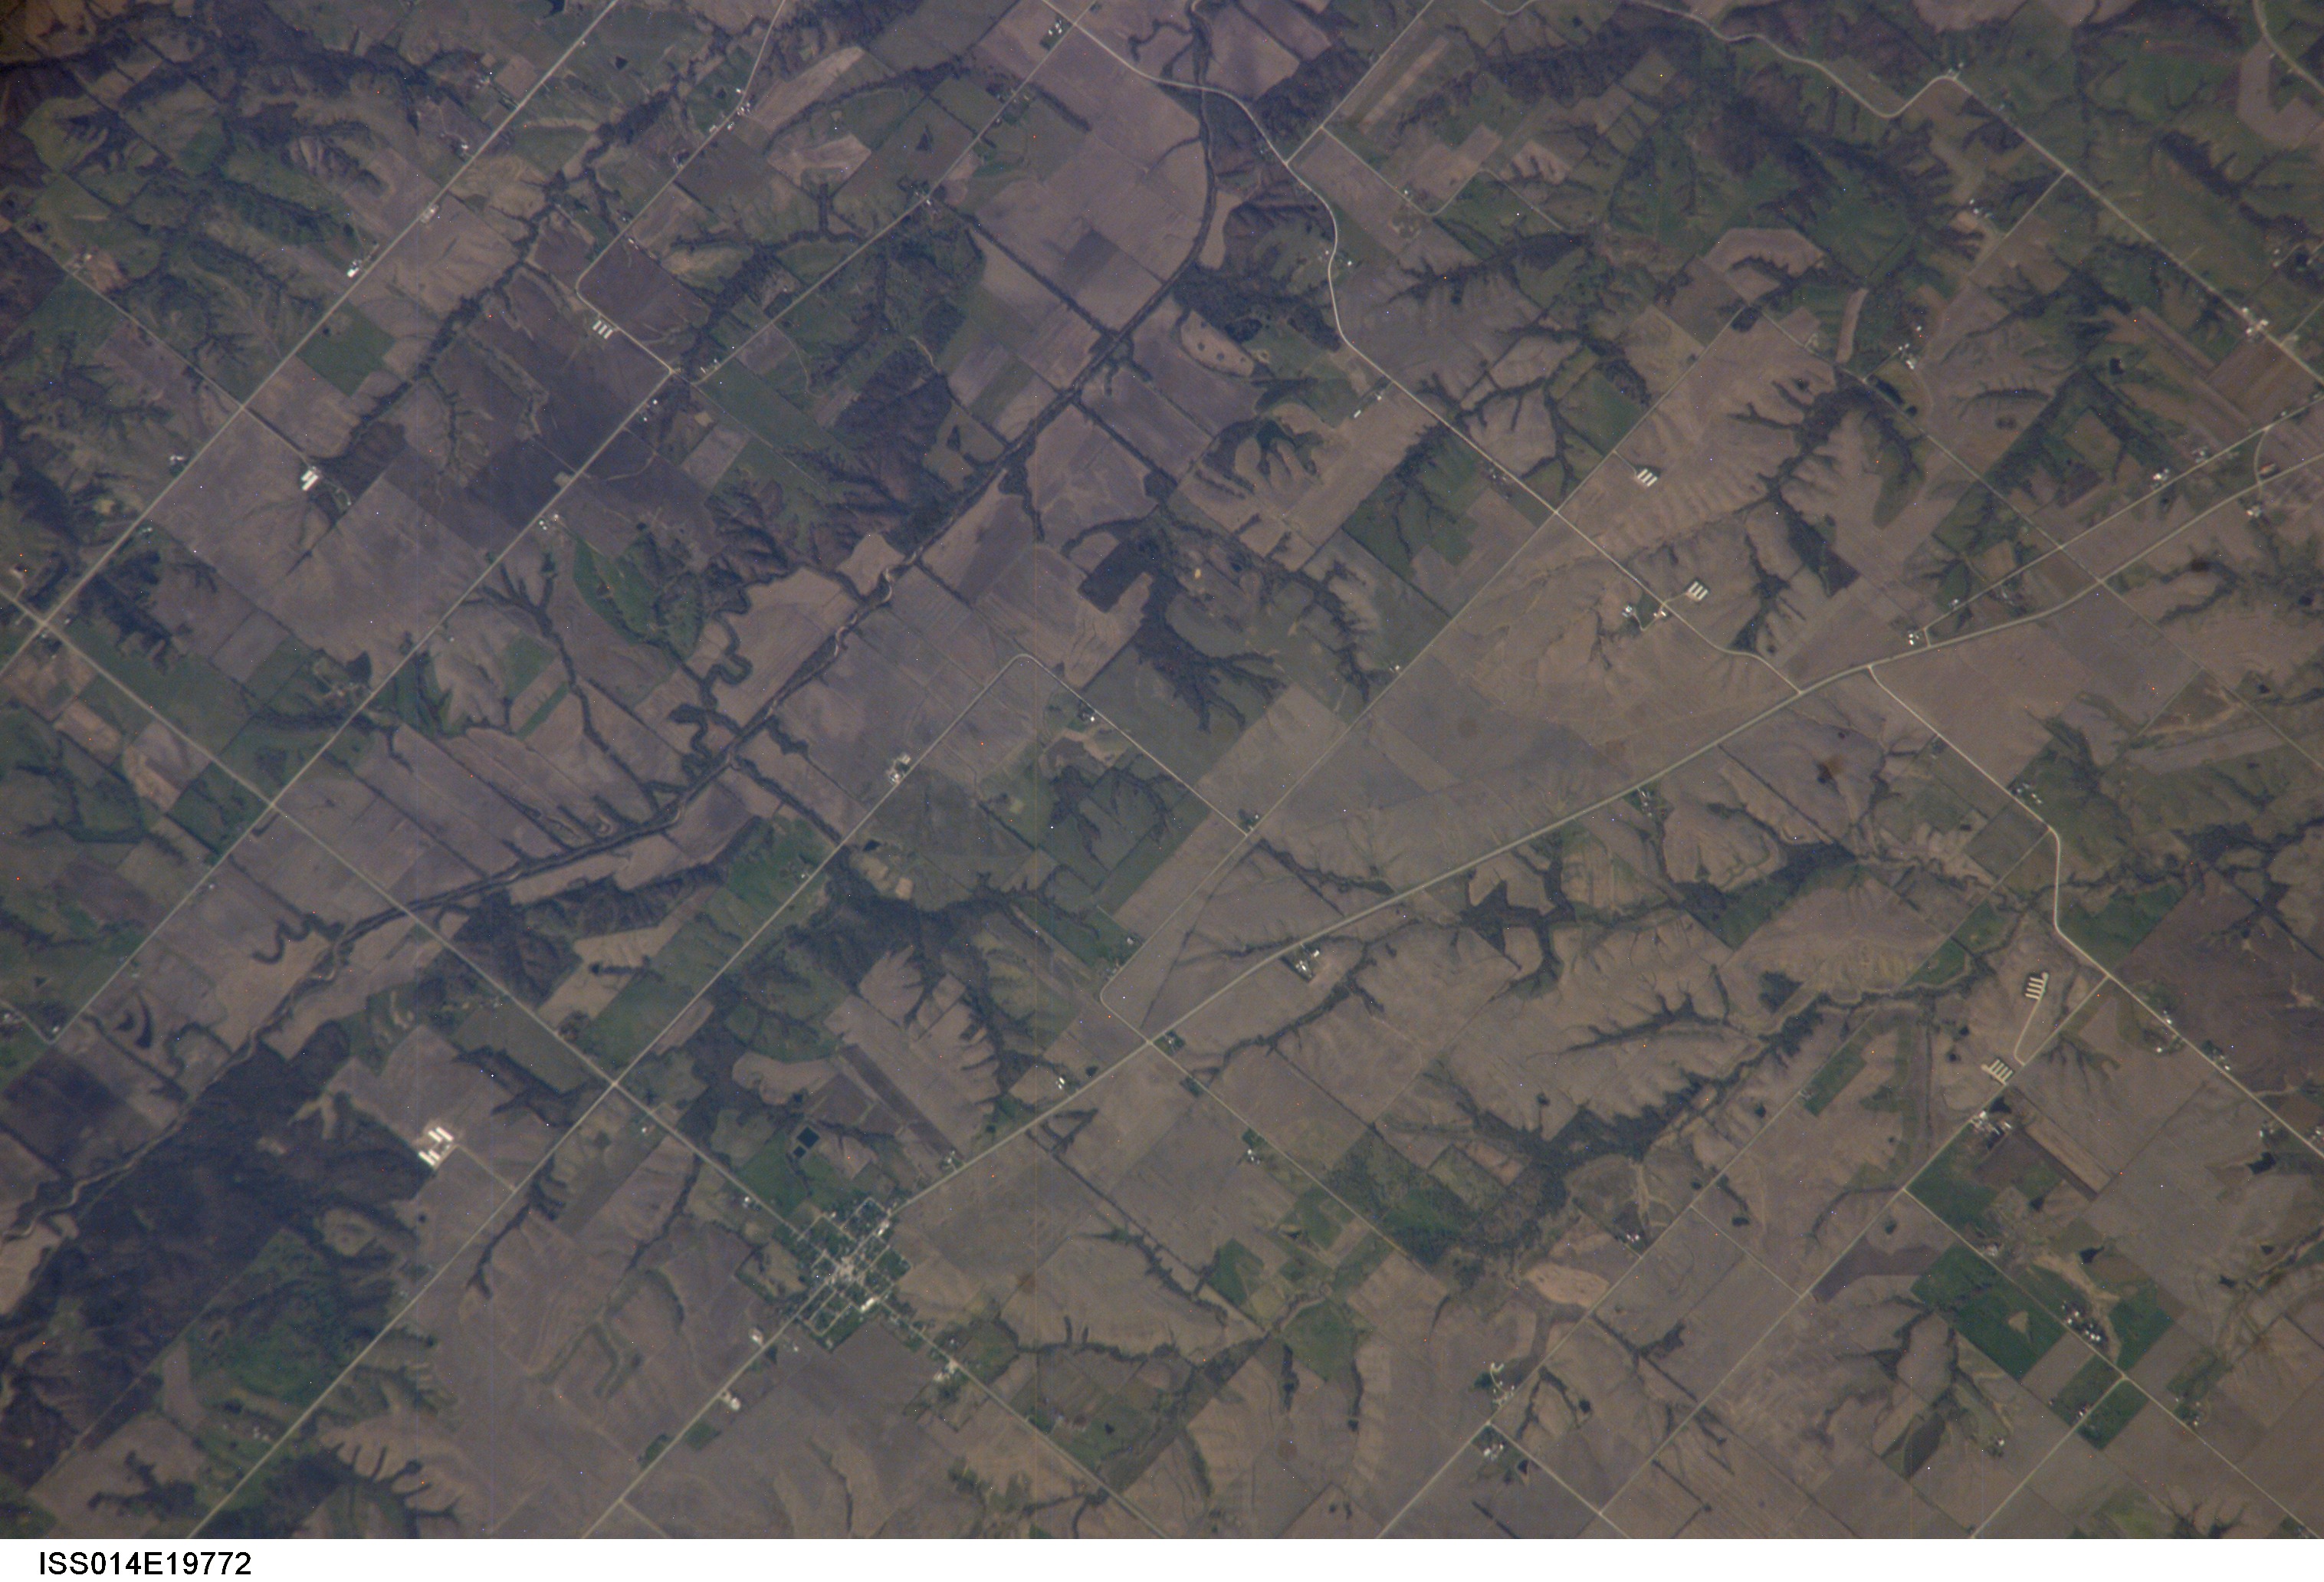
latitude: 40.7
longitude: -92.3
